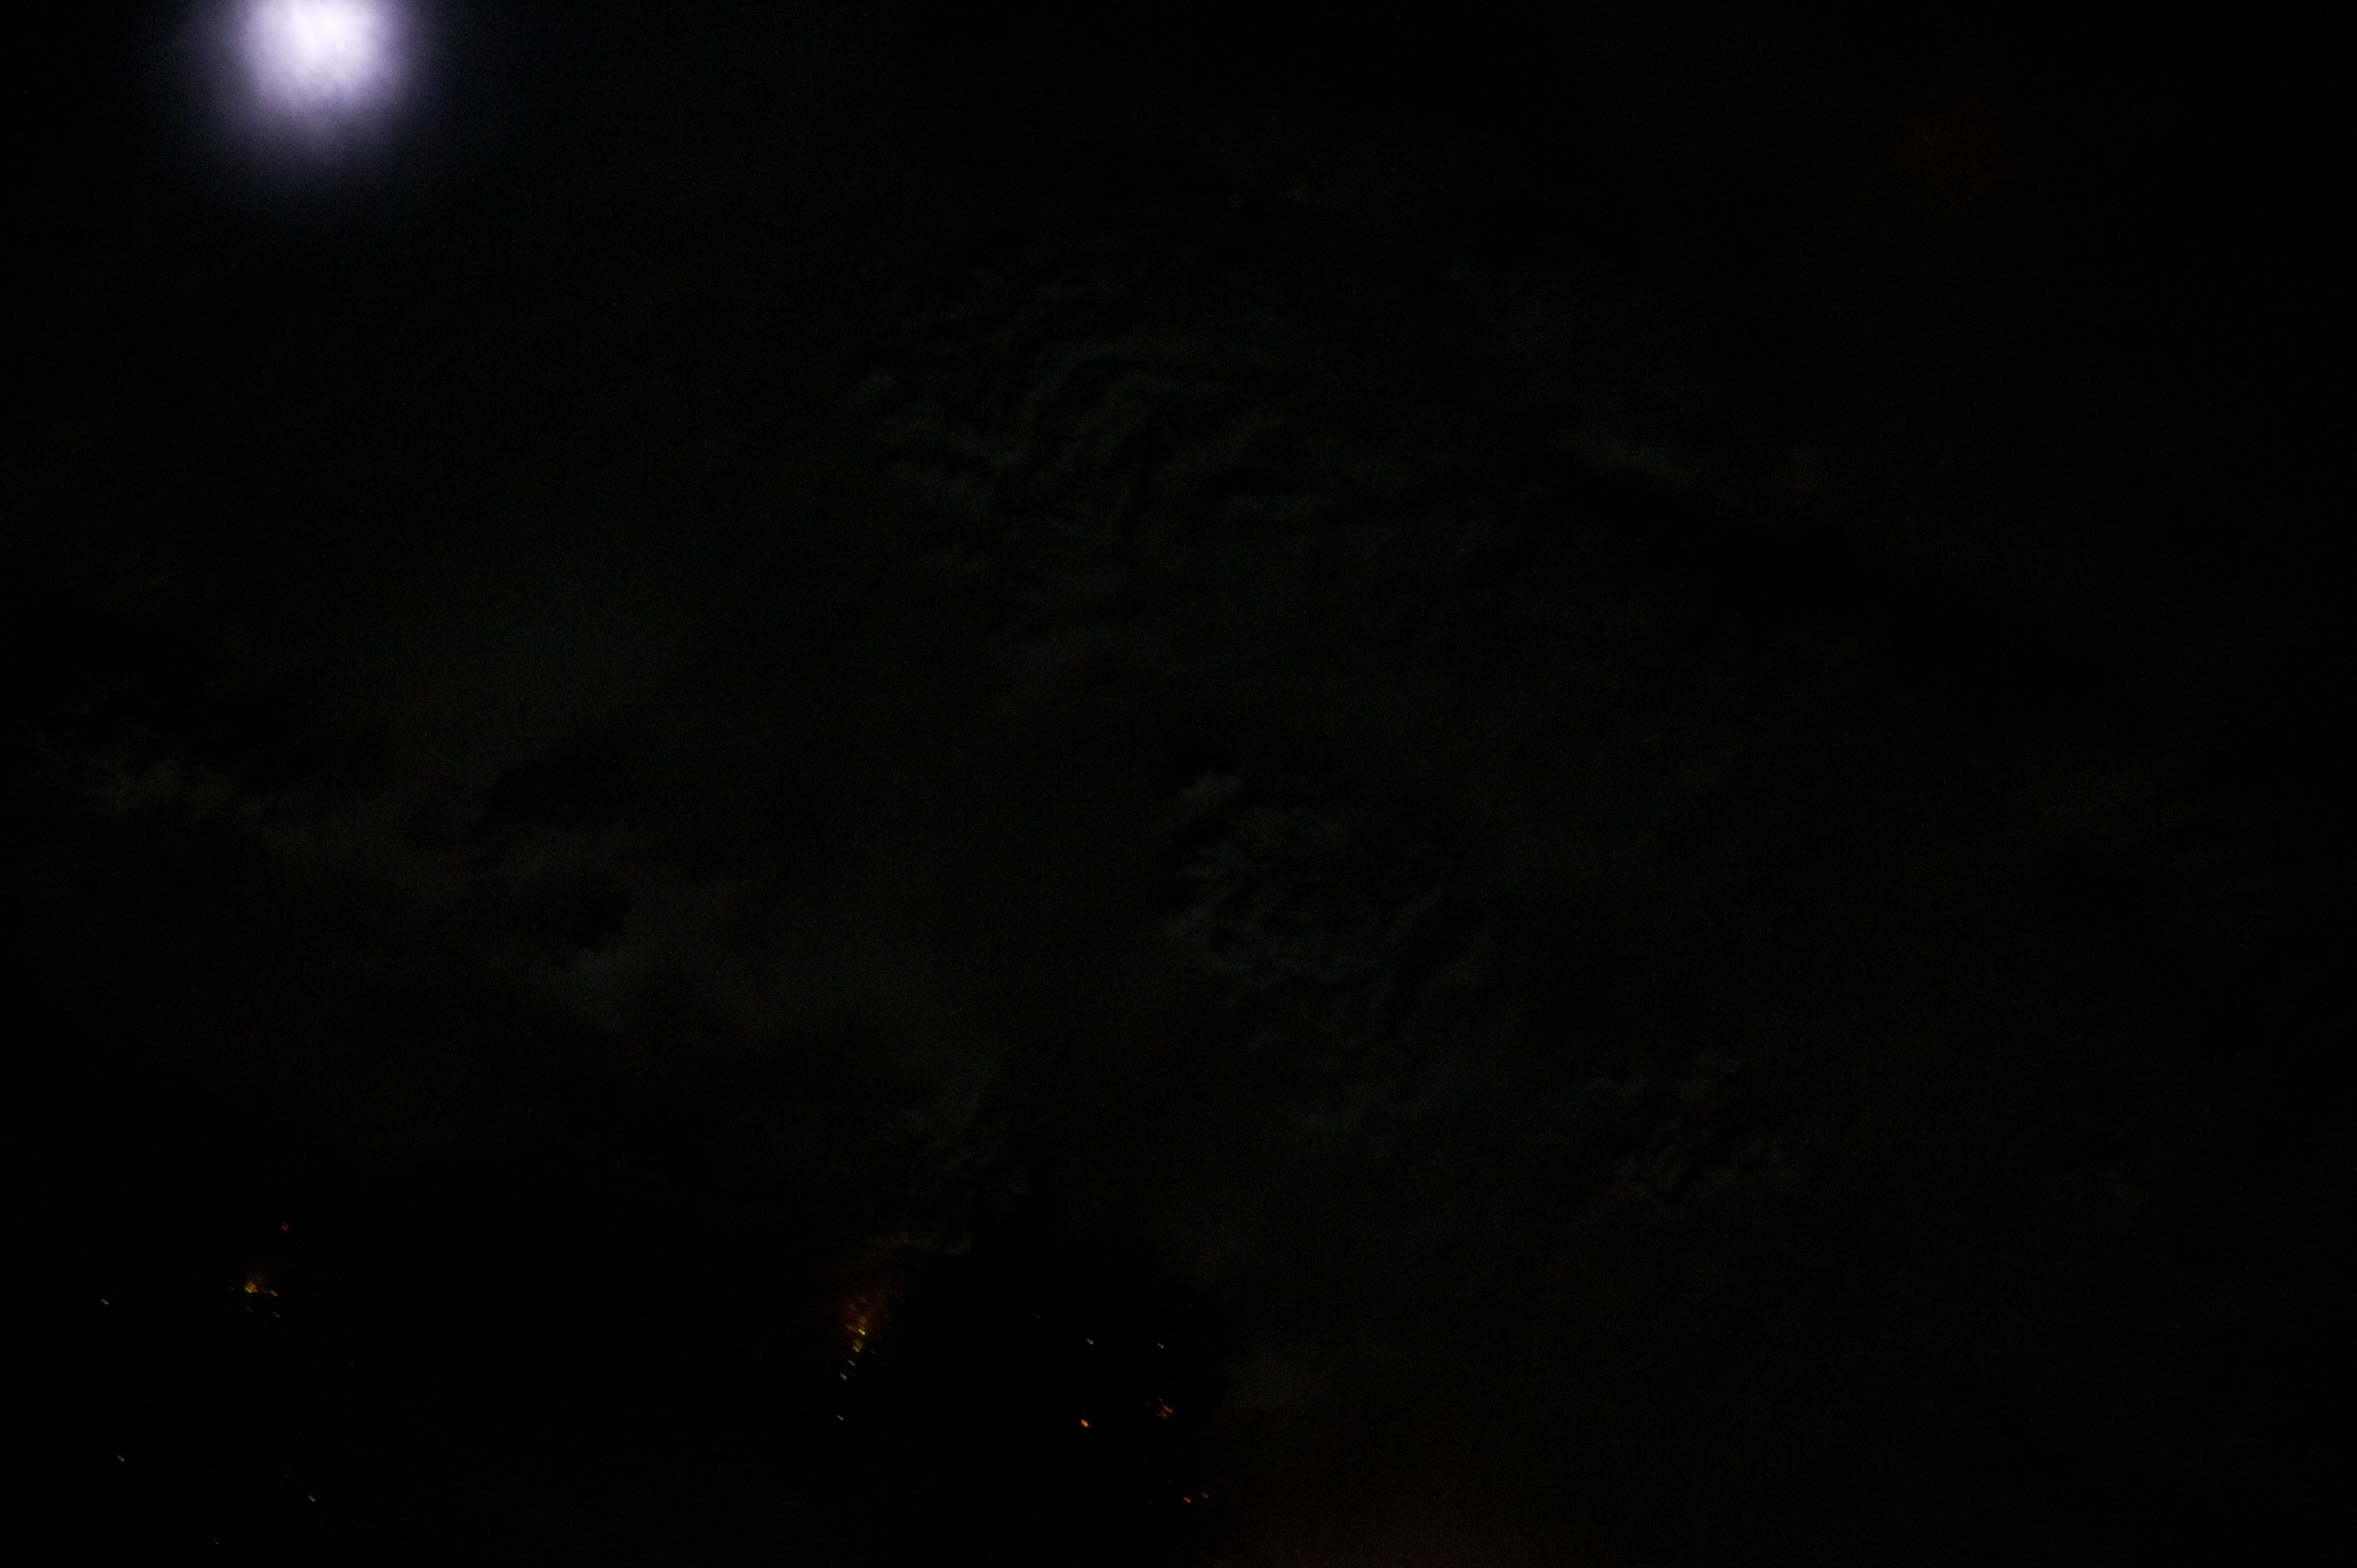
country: USA-OKLAHOMA
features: LIGHTNING AT NIGHT
